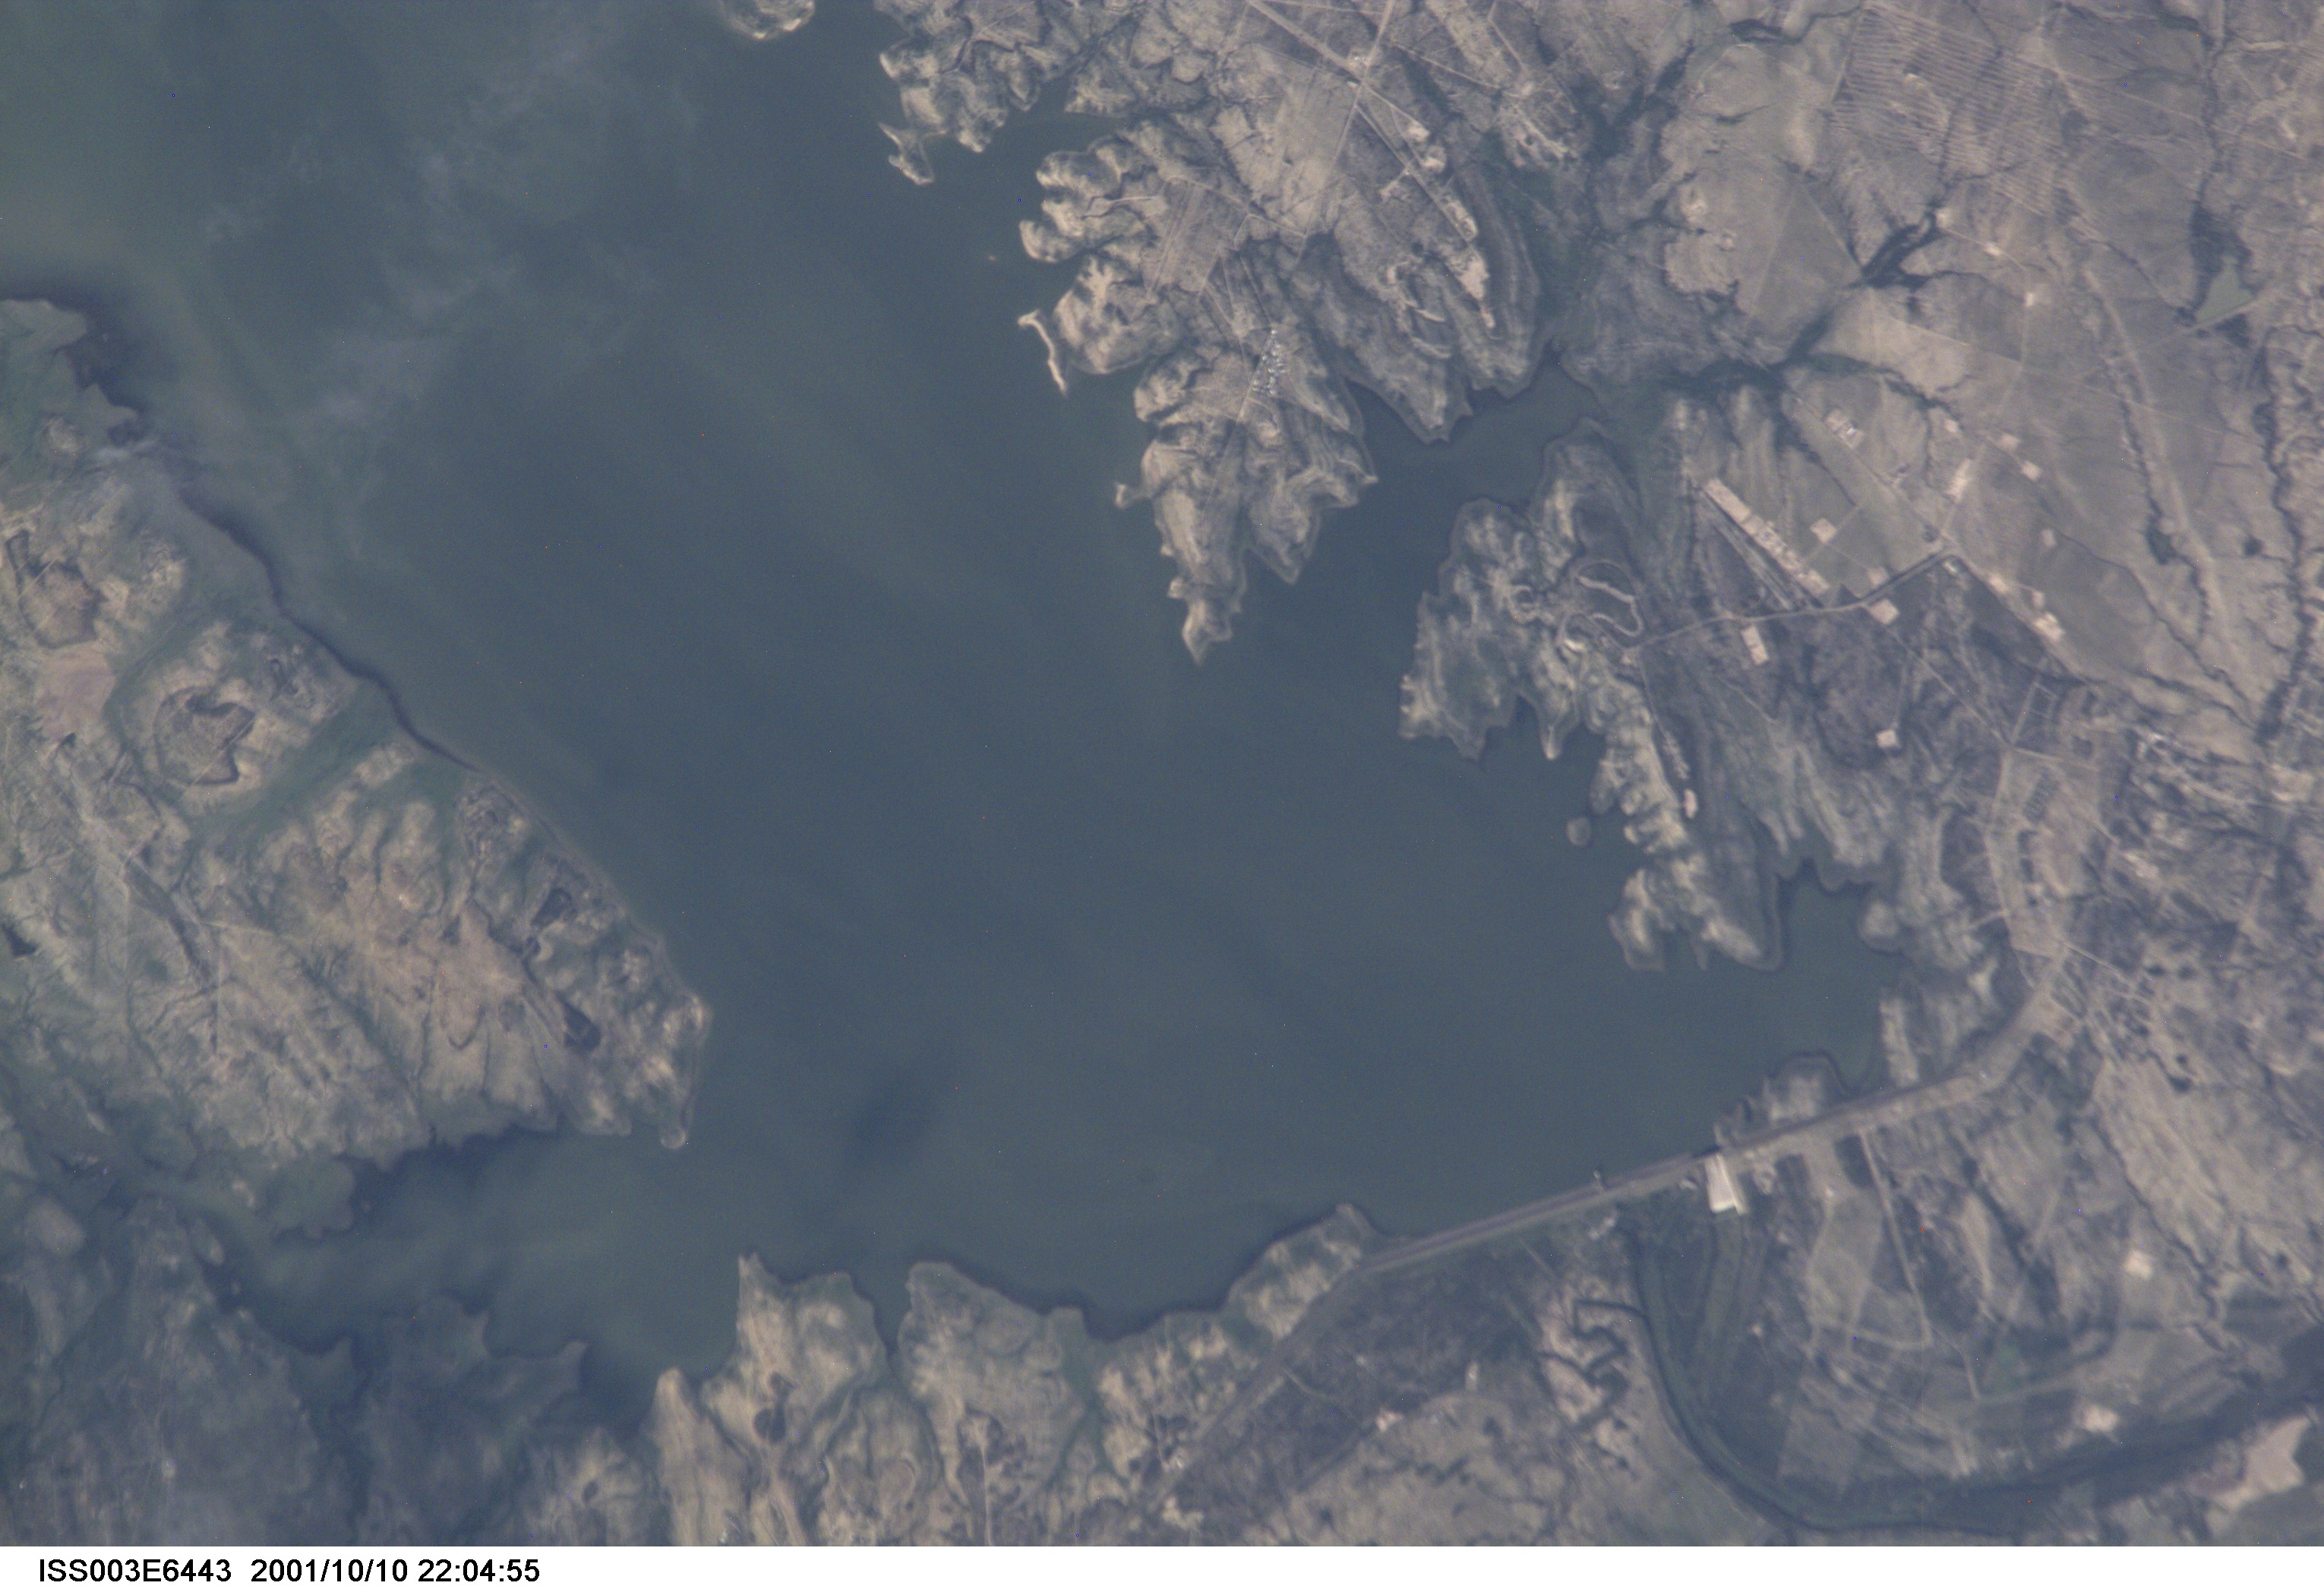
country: USA-TEXAS
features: FALCON RESERVOIR DAM
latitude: 26.5
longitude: -99.0
